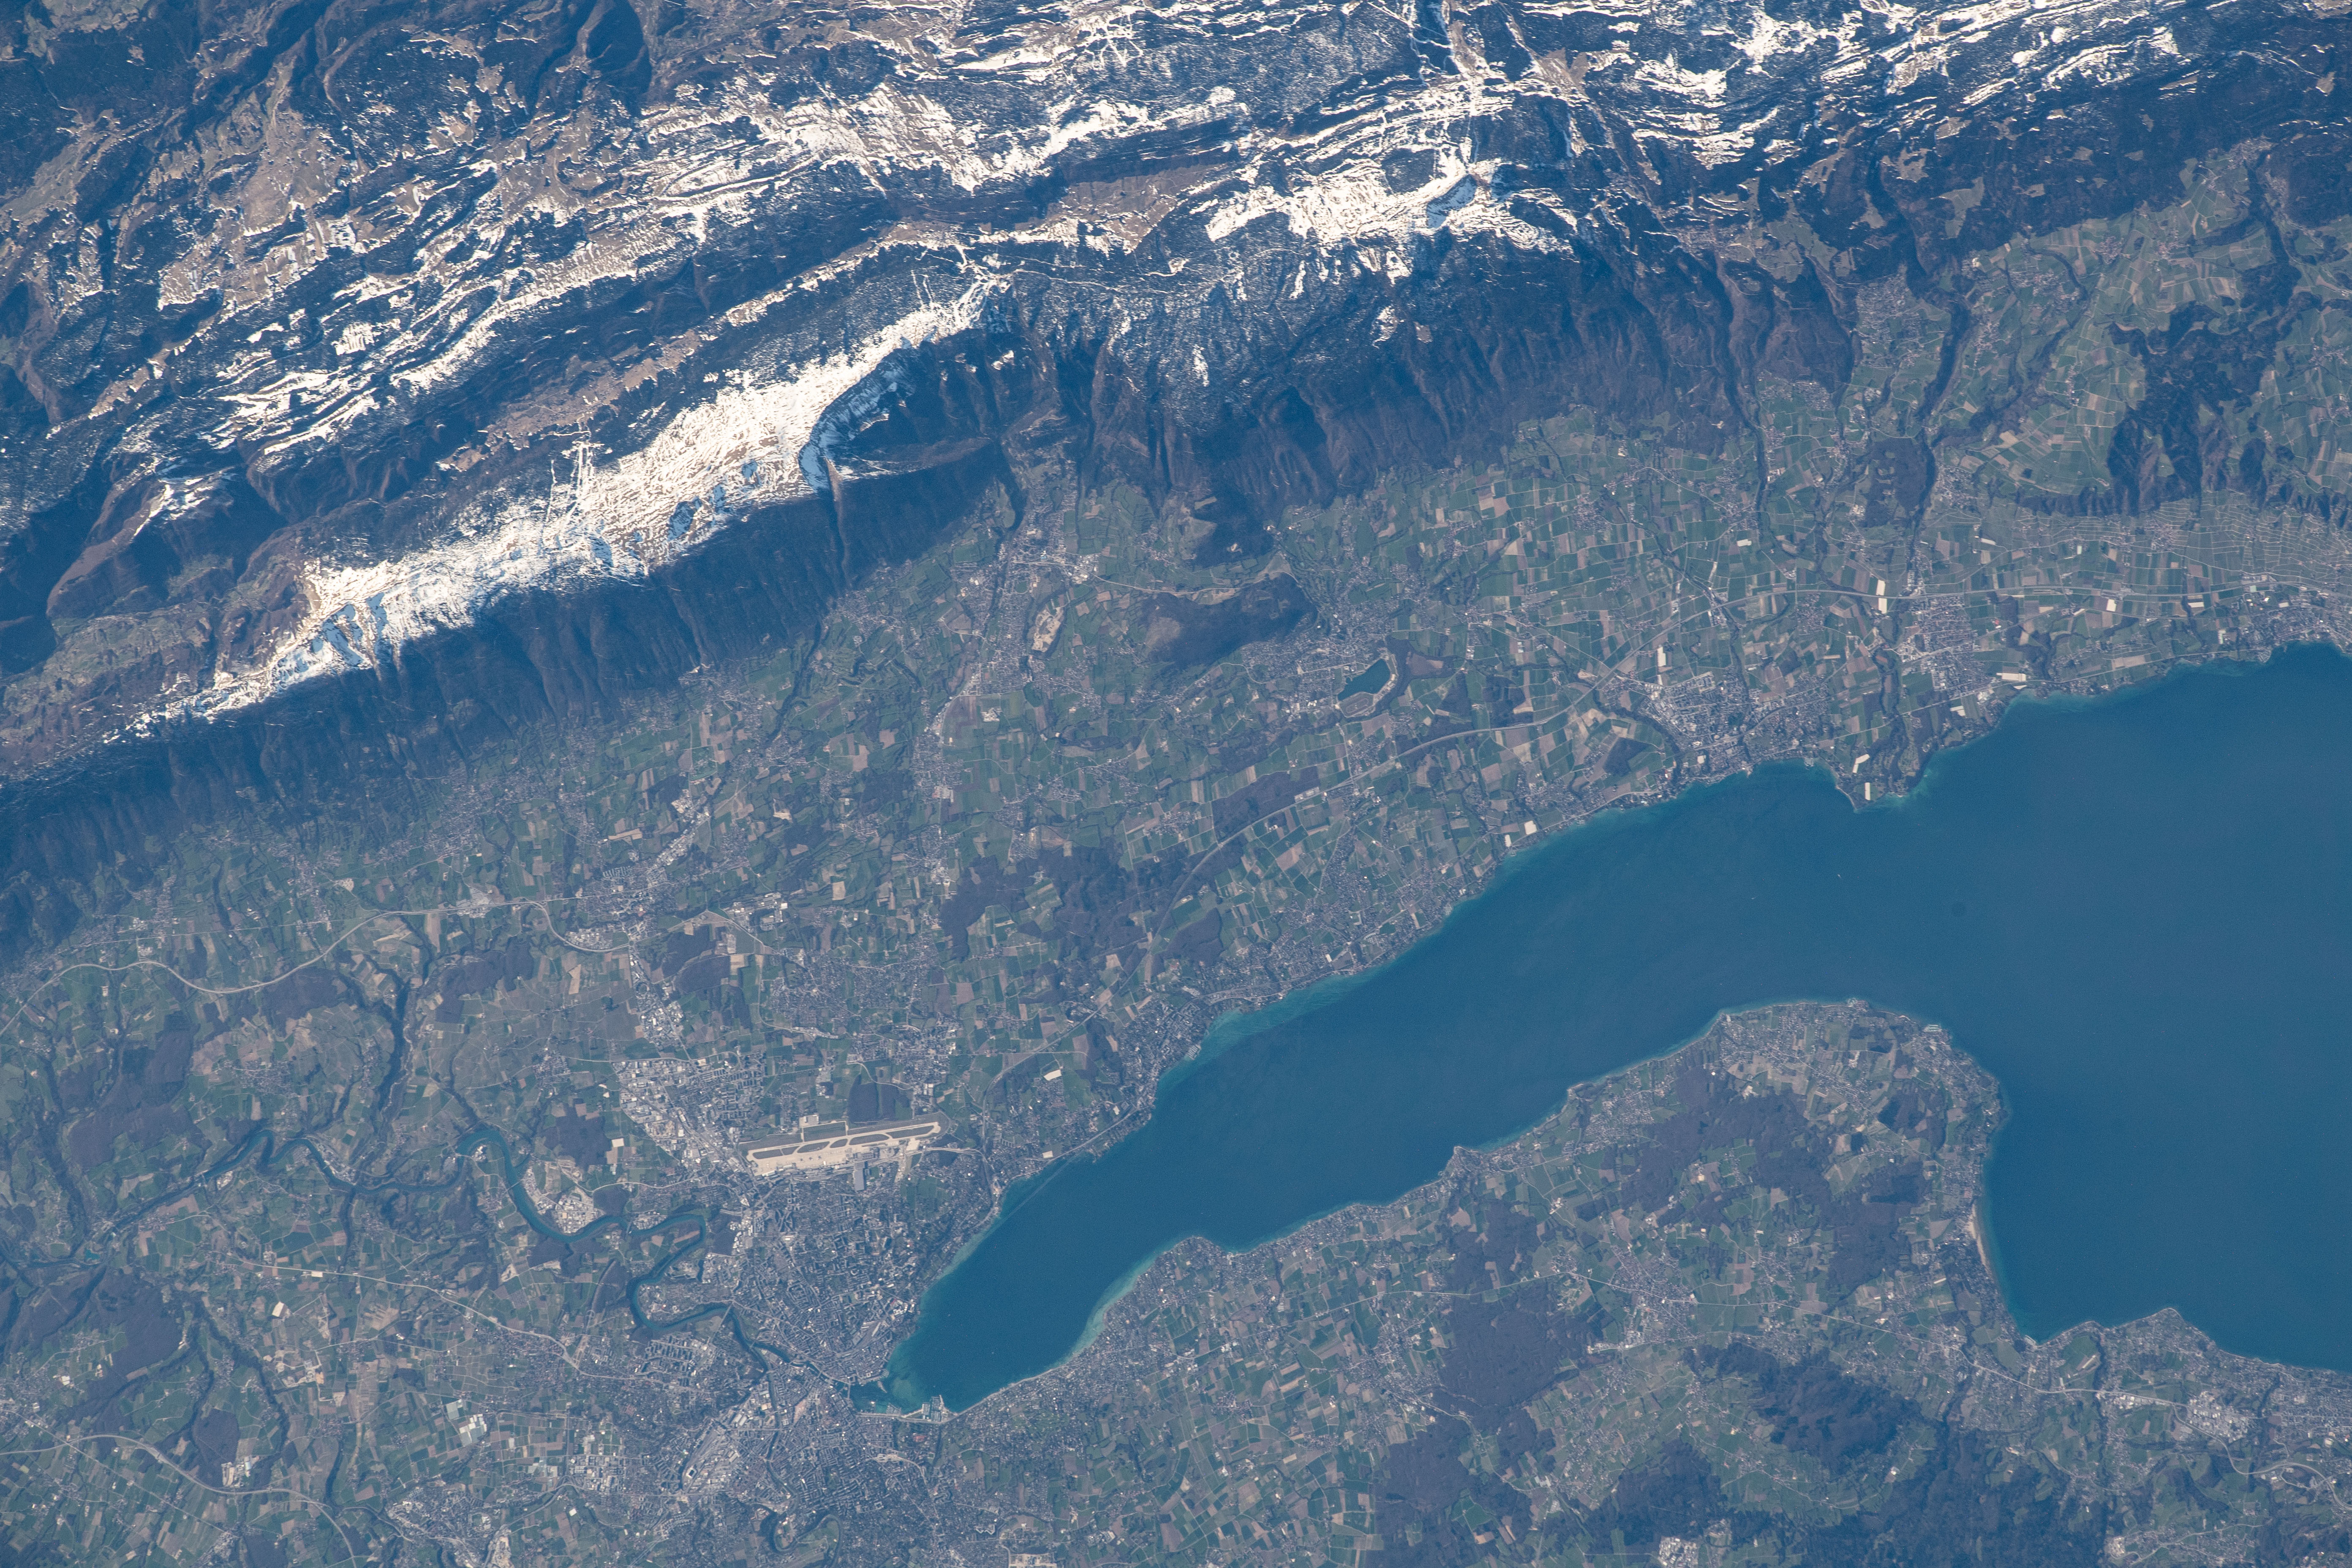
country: SWITZERLAND
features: LEMAN LAKE
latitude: 46.2
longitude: 6.1
